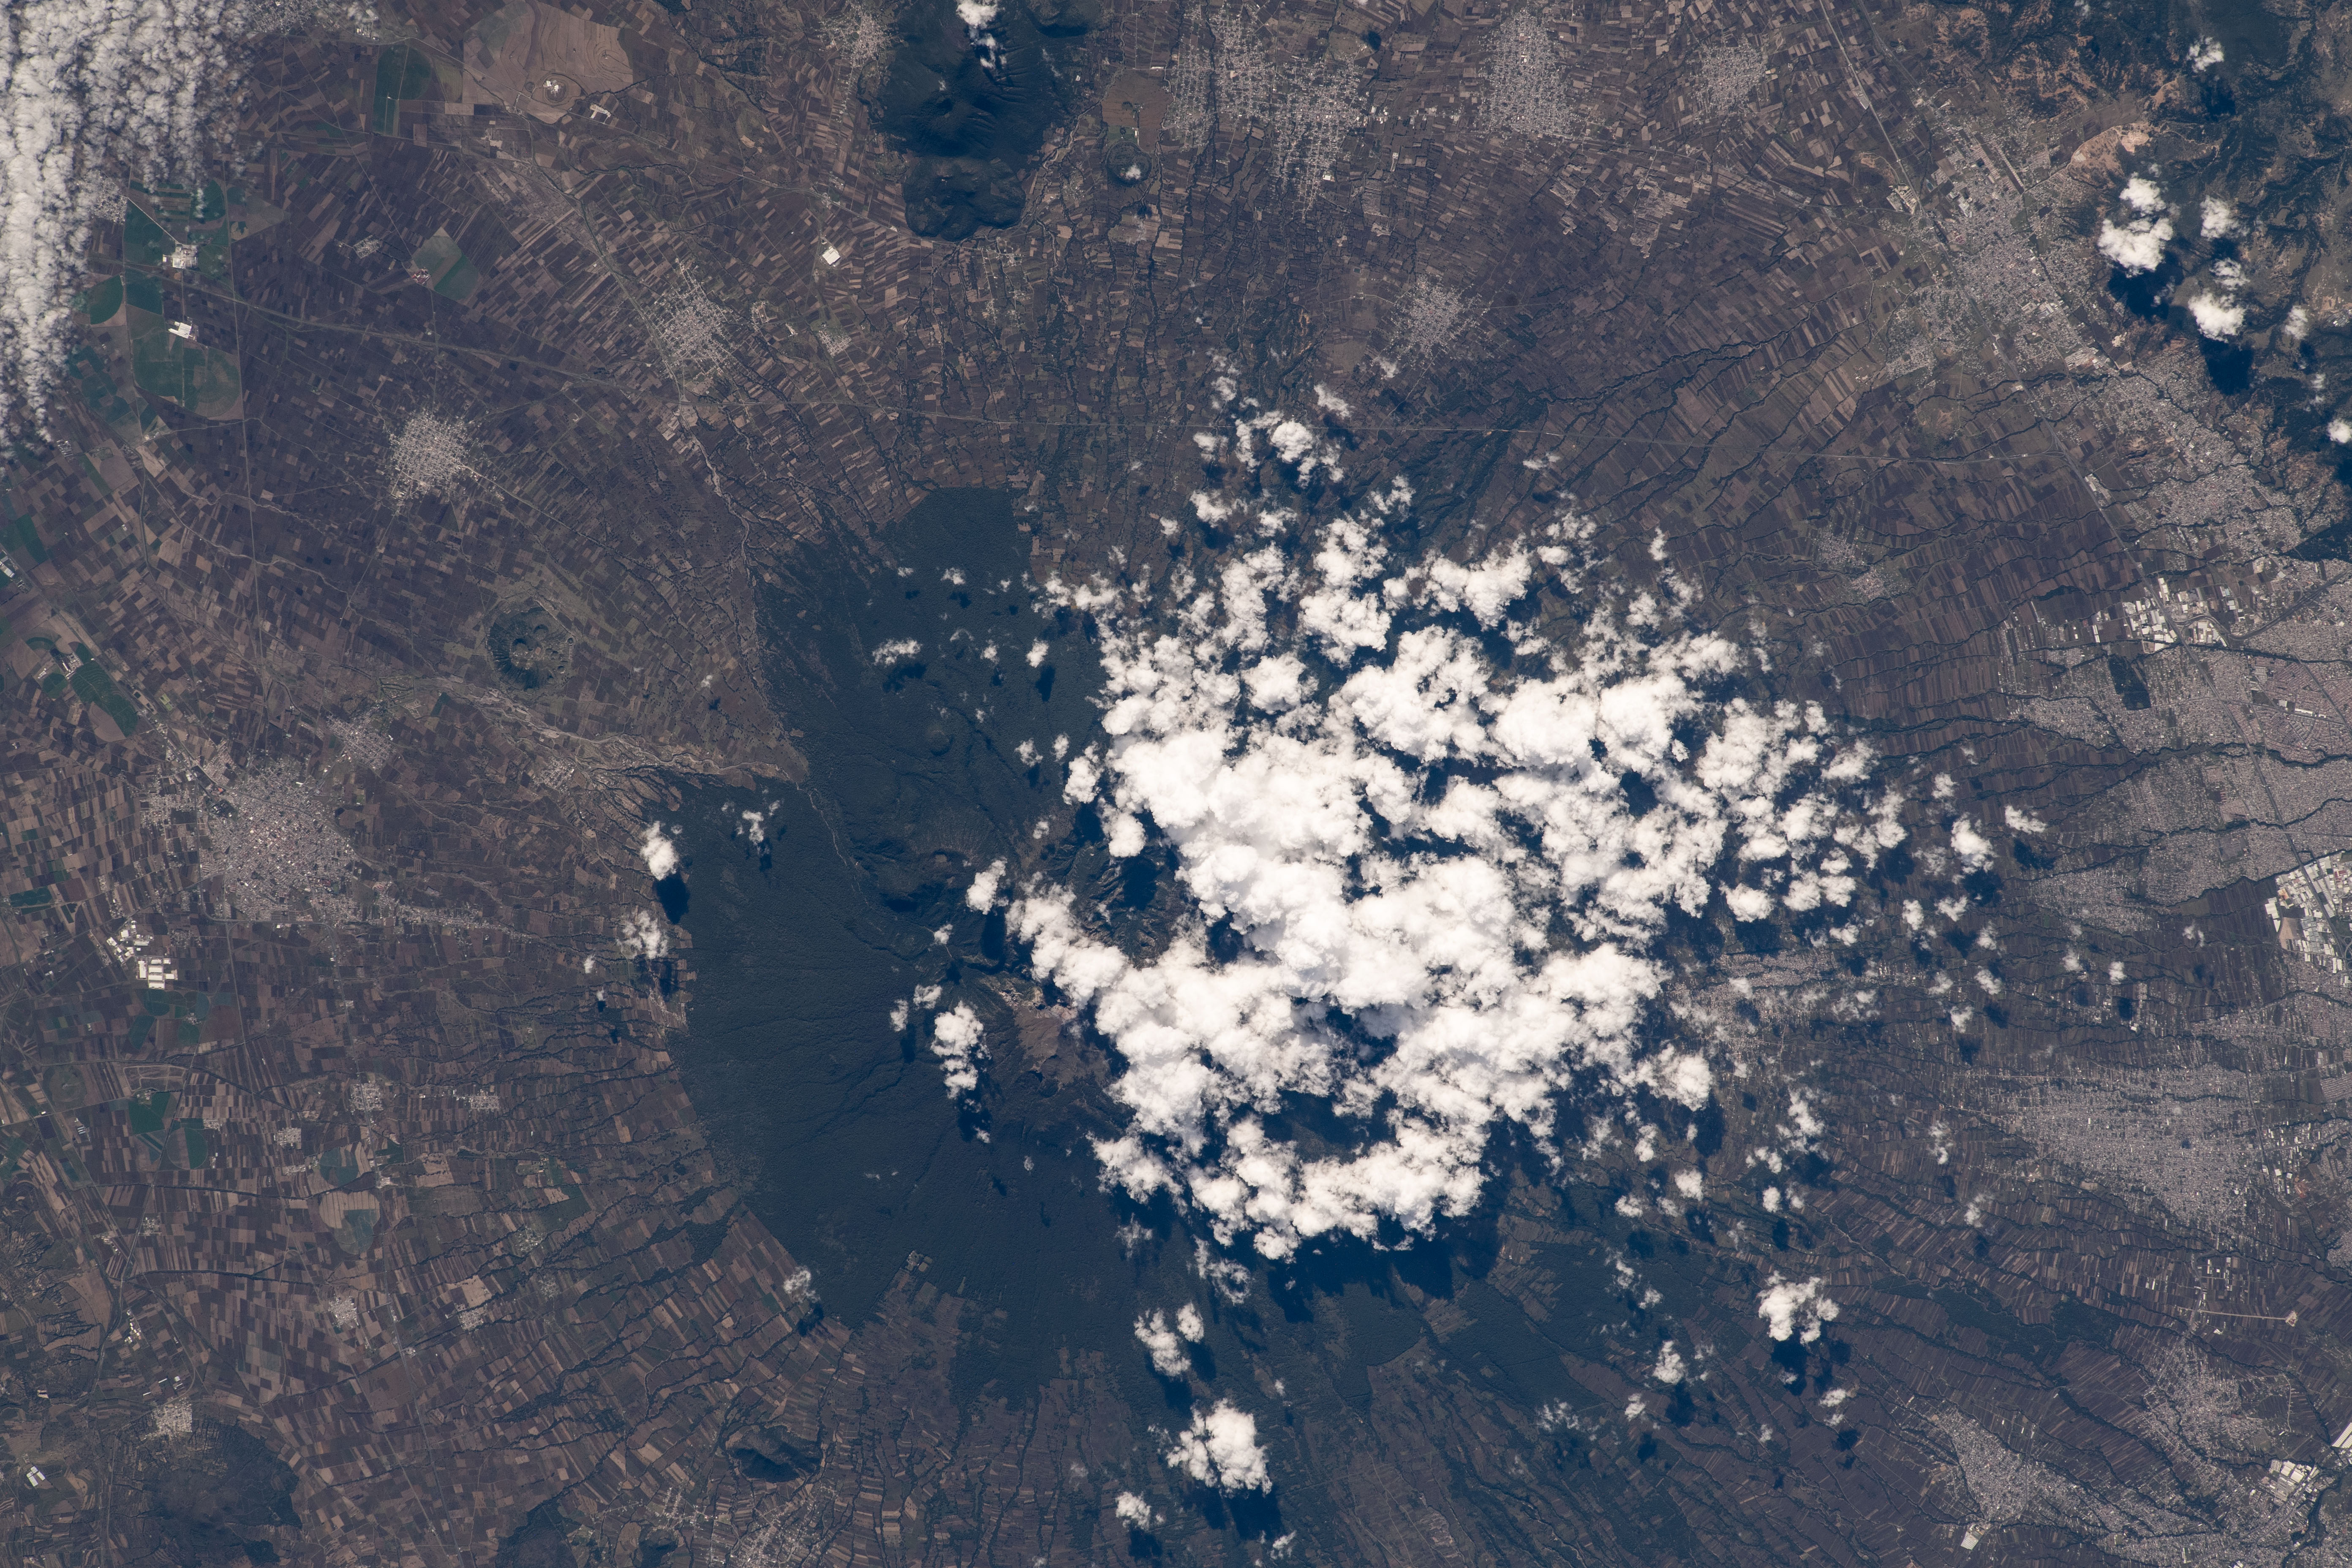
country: MEXICO
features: LA MALINCHE
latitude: 19.2
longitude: -98.0
